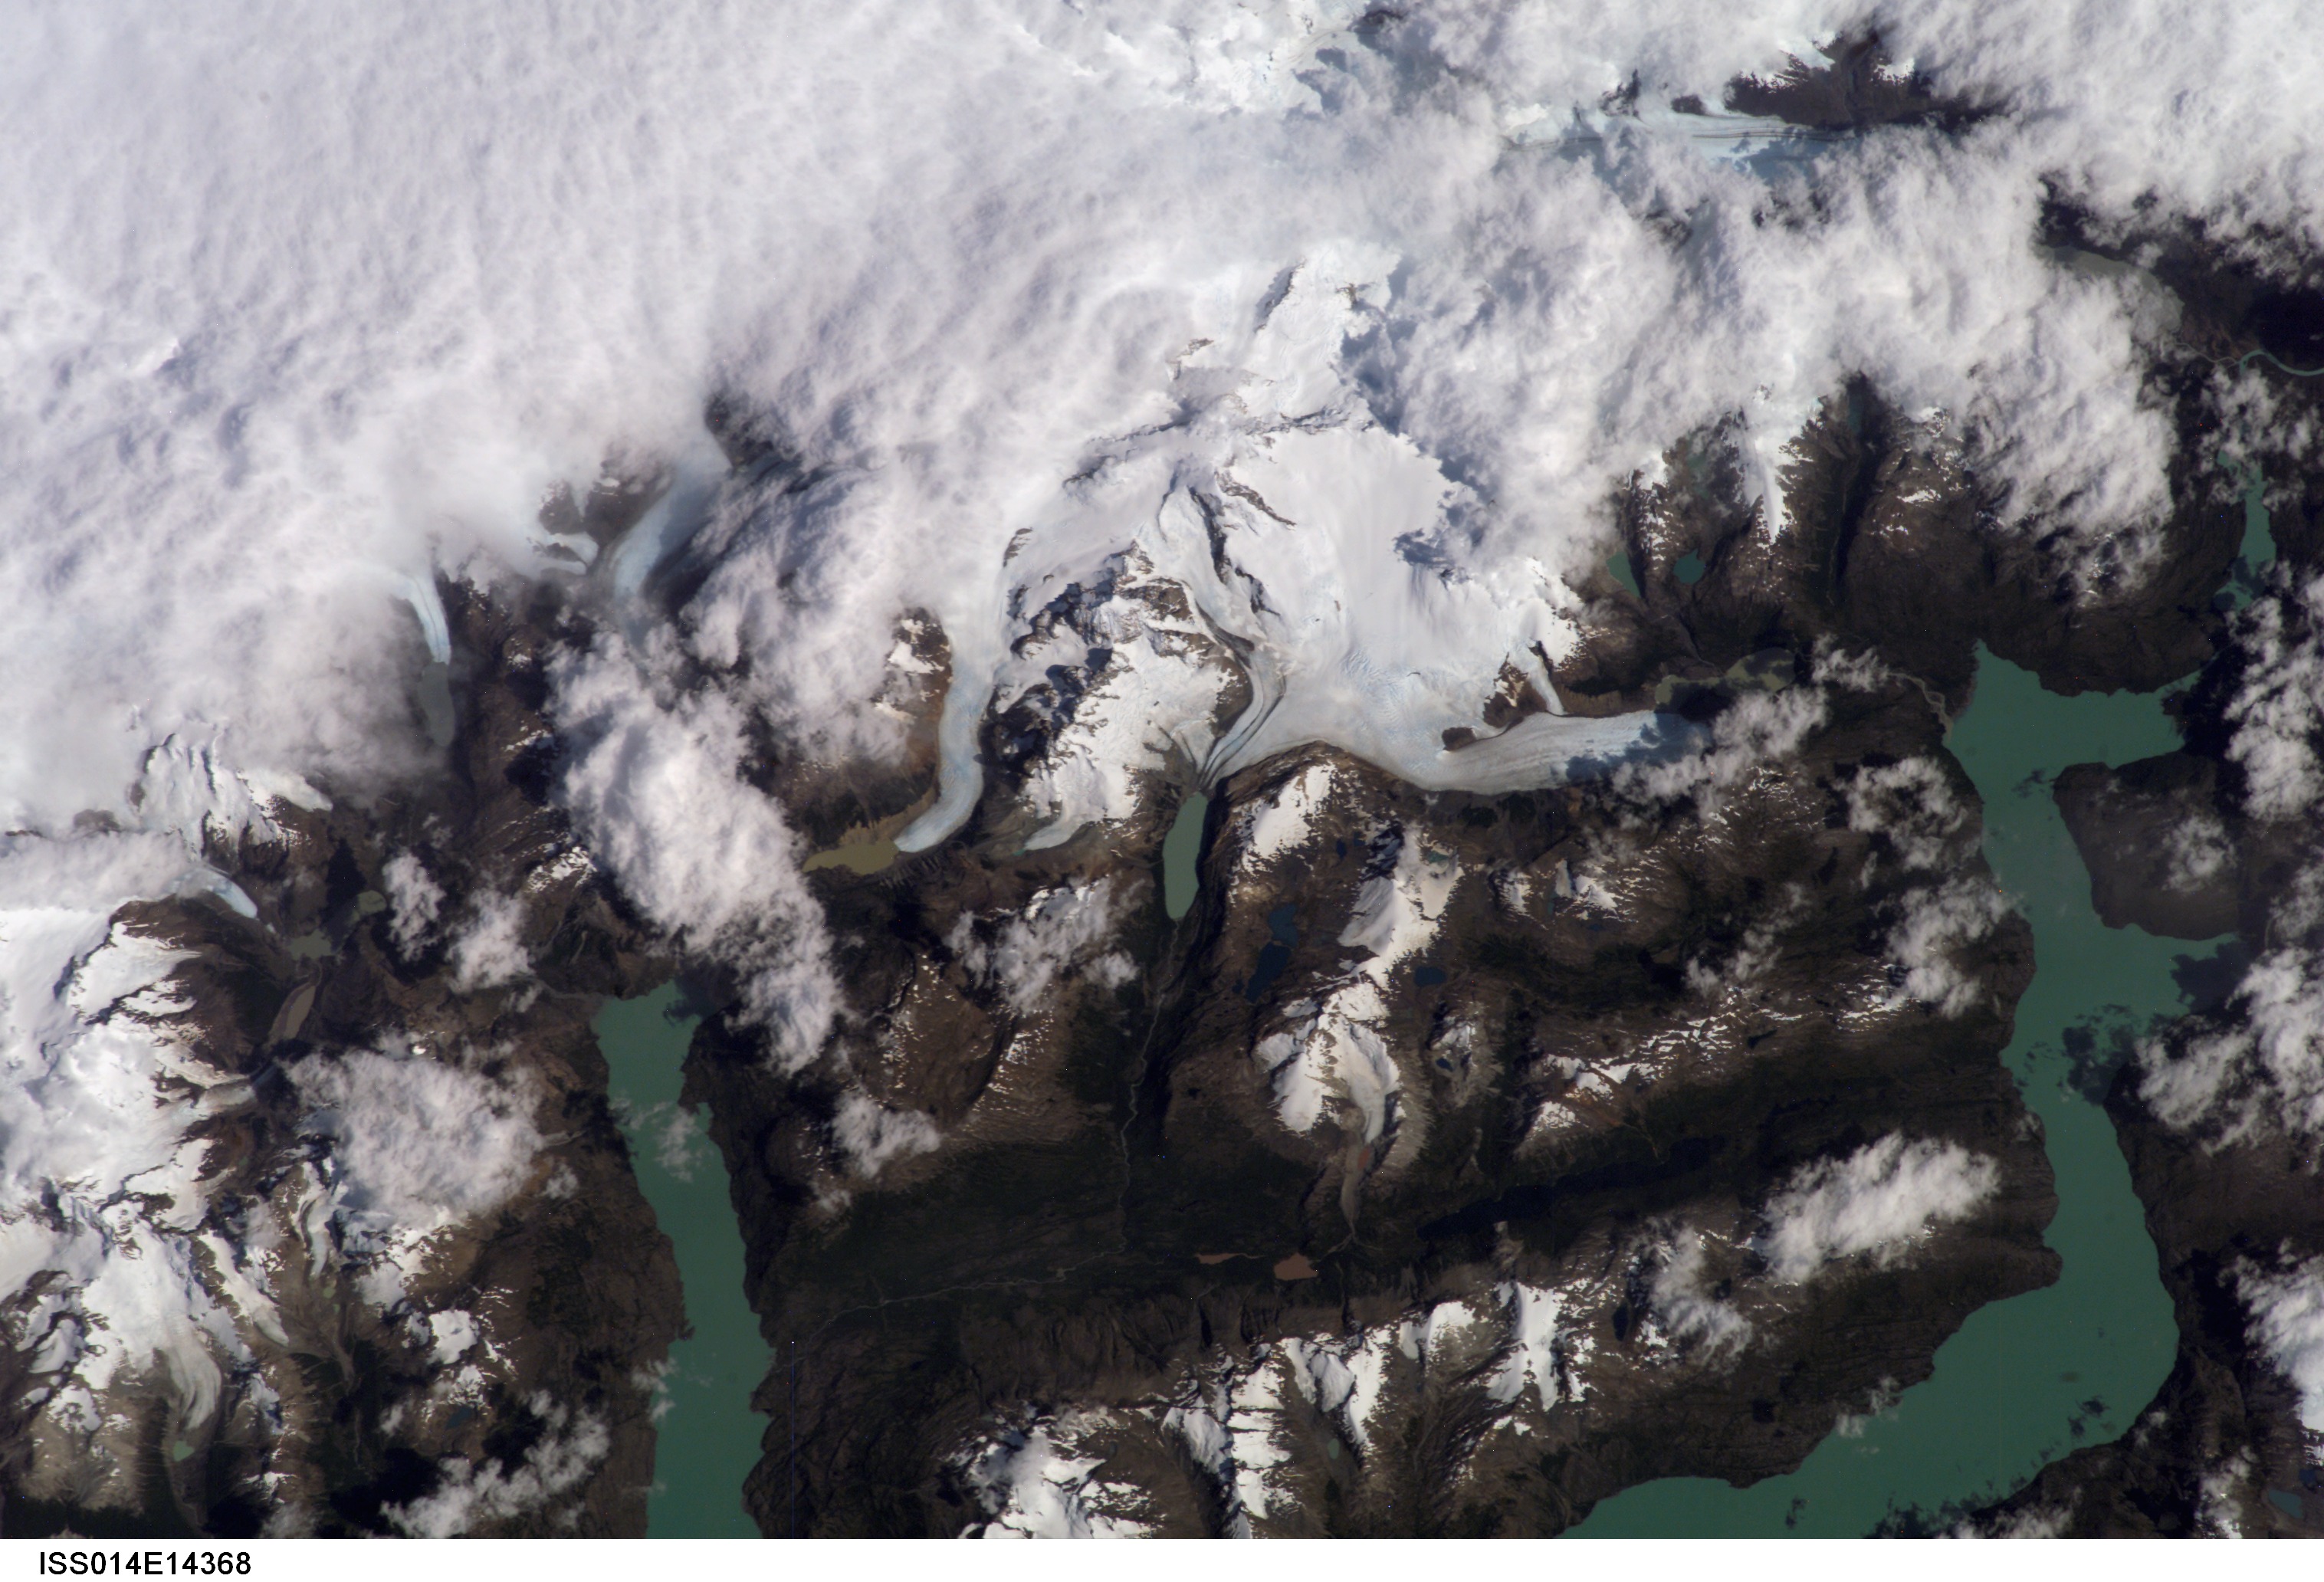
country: CHILE
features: BRAVO GL., ARMS OF L. O'HIGGINS
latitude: -48.5
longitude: -73.0
